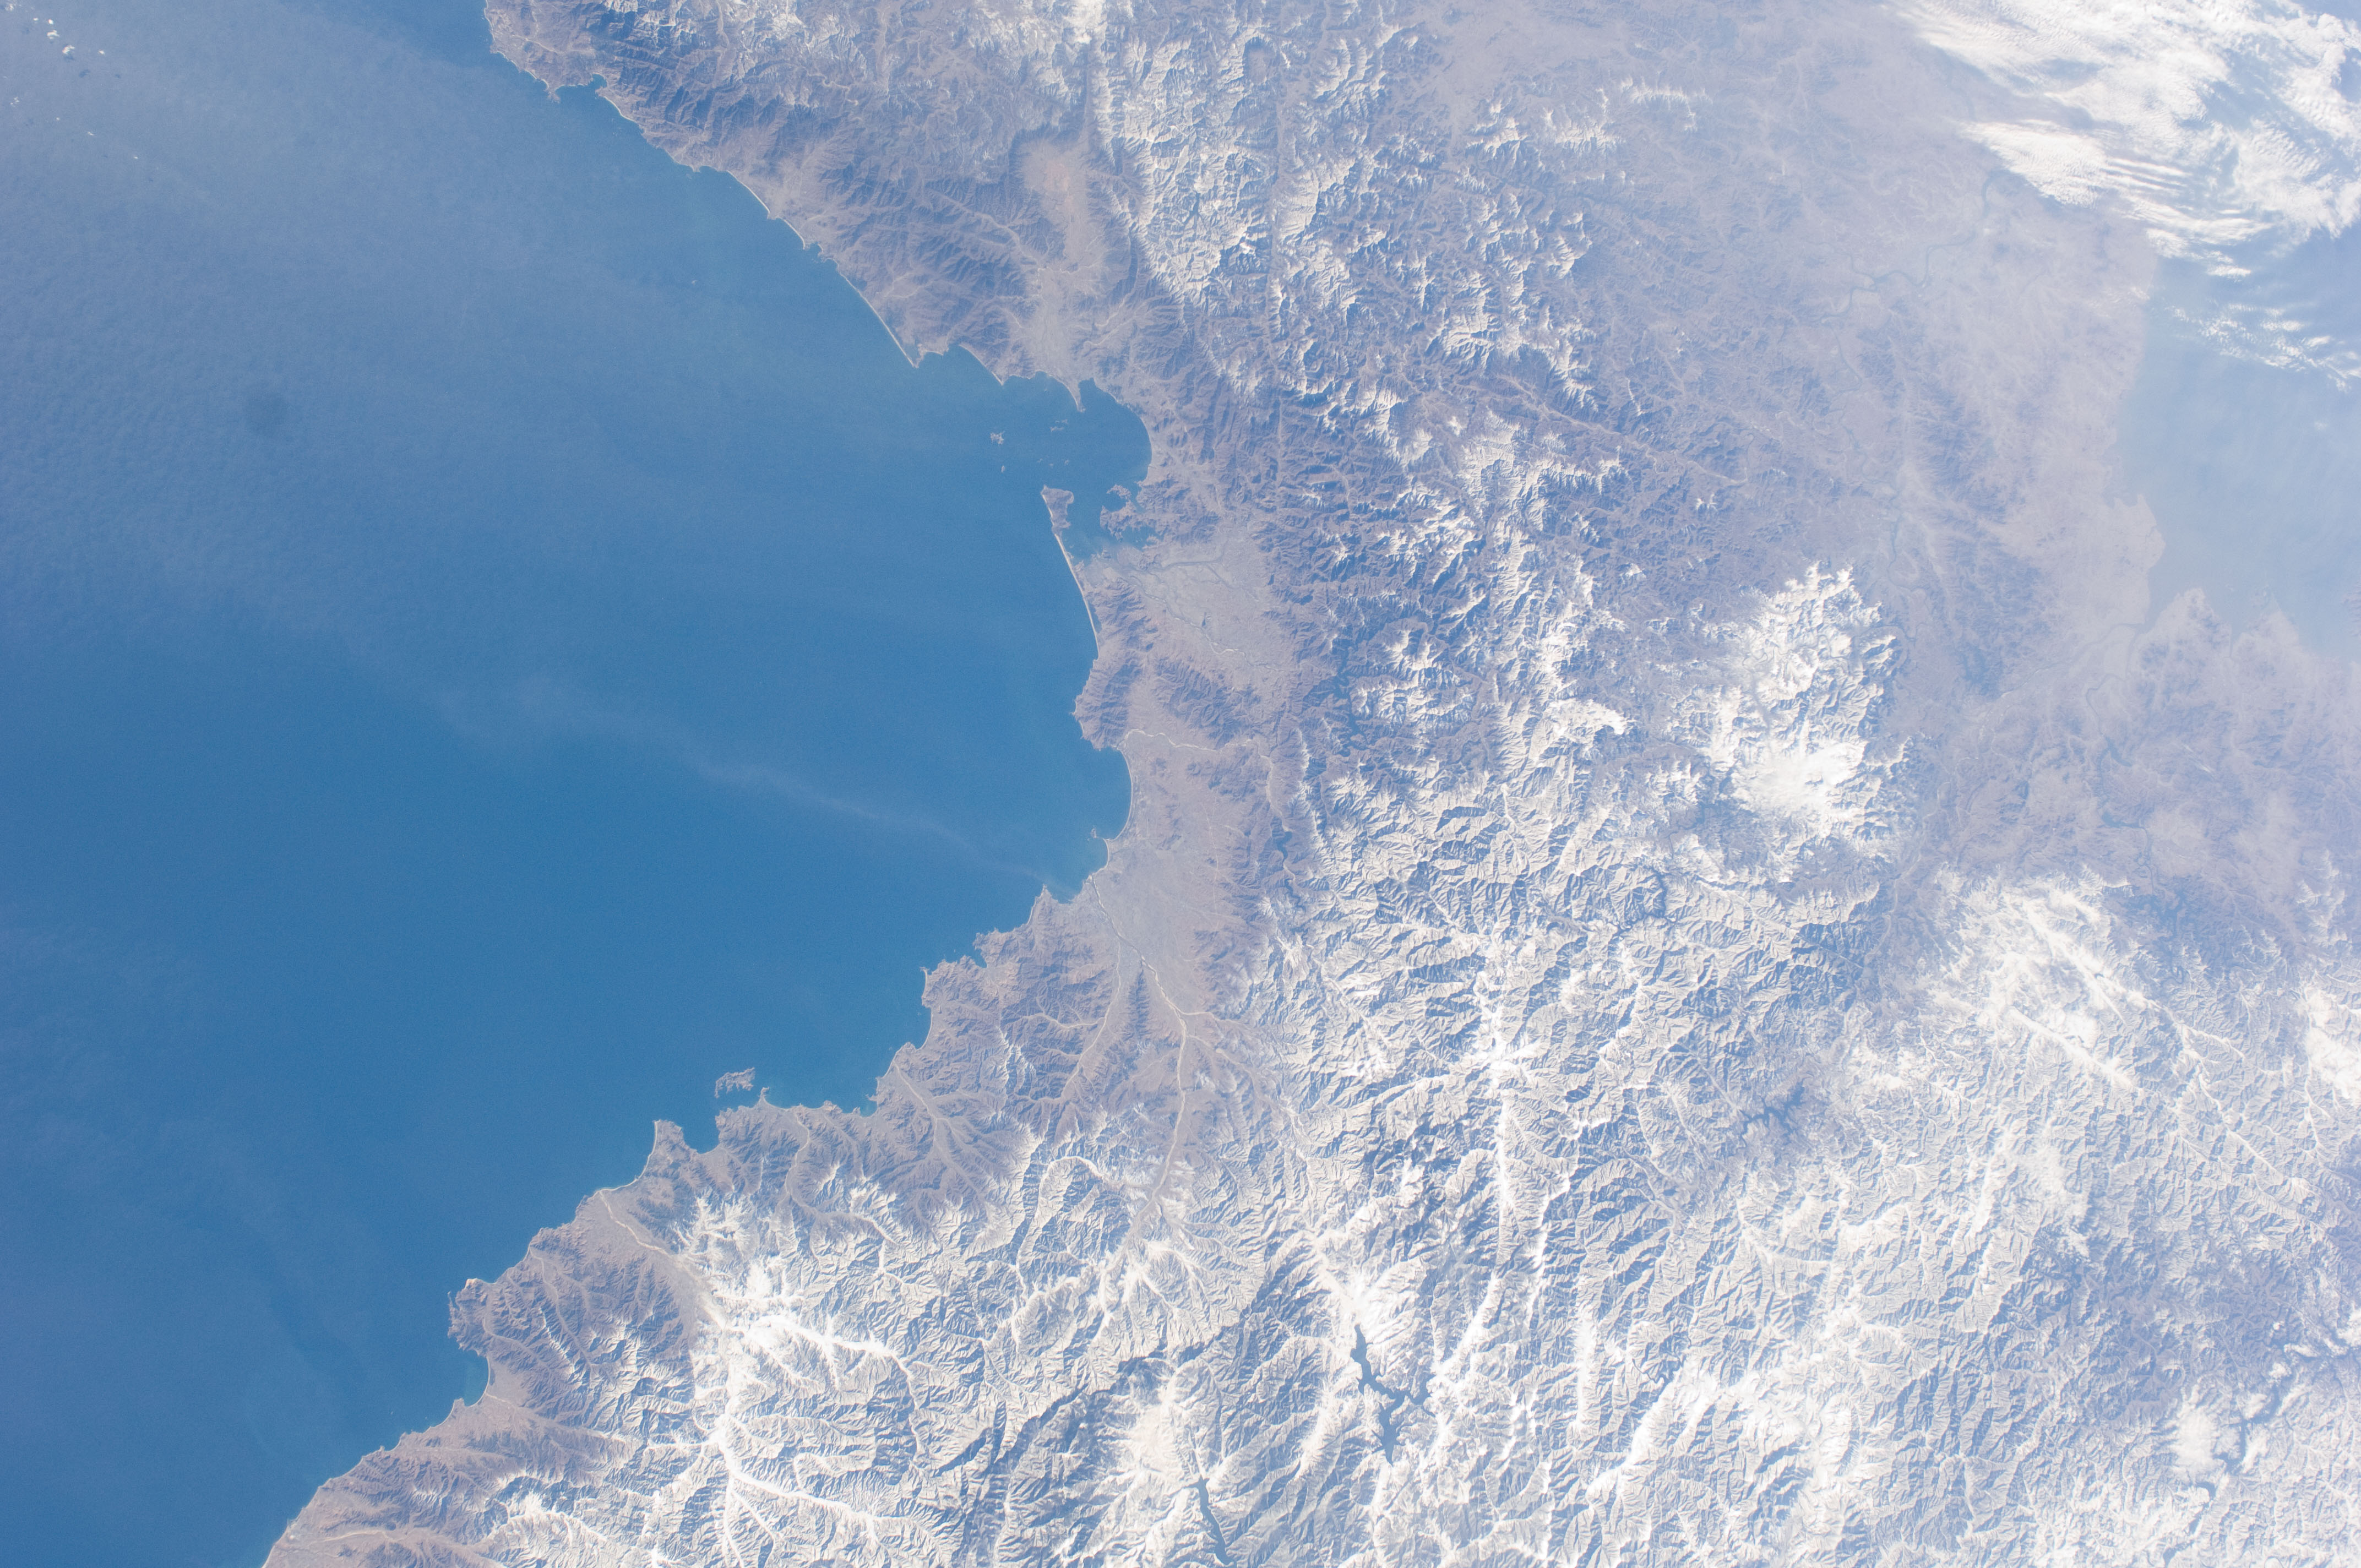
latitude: 39.5
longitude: 127.5
